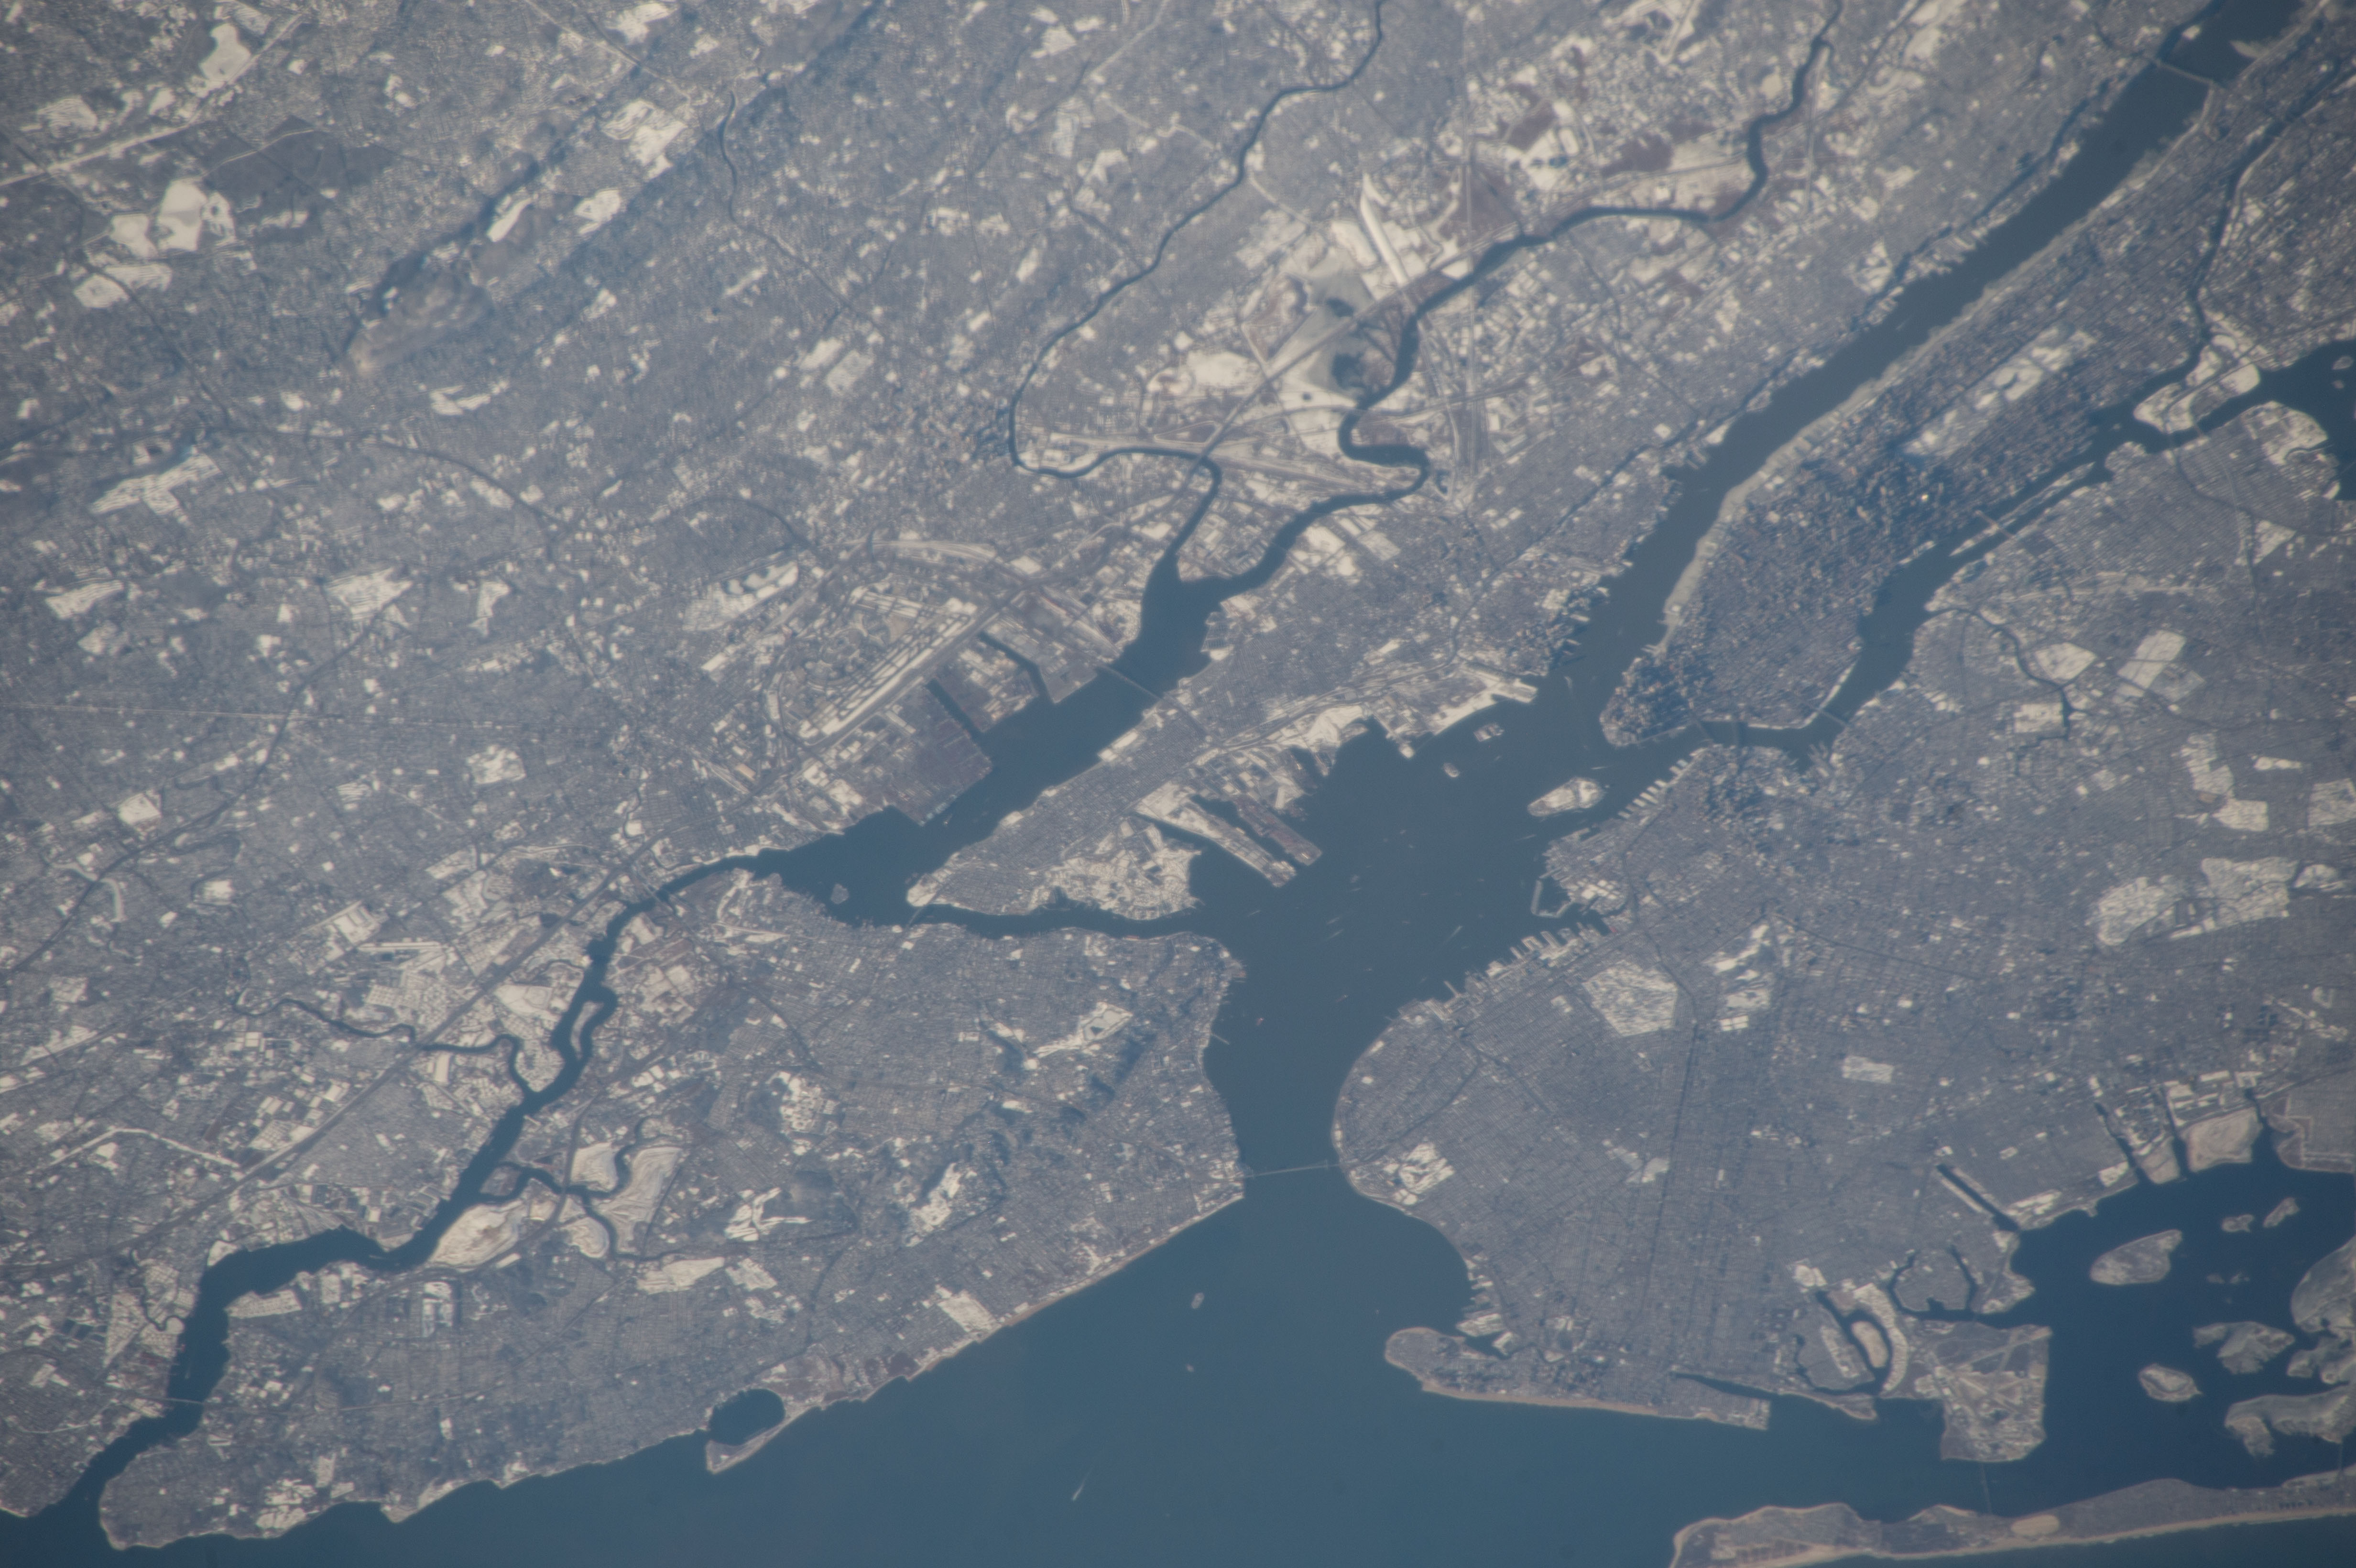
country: USA-NEW JERSEY
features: BAYONNE NJ,FLOYD BENNETT FIELD,NEW YORK CITY,VERRAZANO-NARROWS BRIDGE,EAST RIVER,ROCKAWAY BEACH,HUDSON RIVER,MANHATTAN ISLAND,NEWARK BAY,JAMAICA BAY
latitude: 40.7
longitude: -74.1
